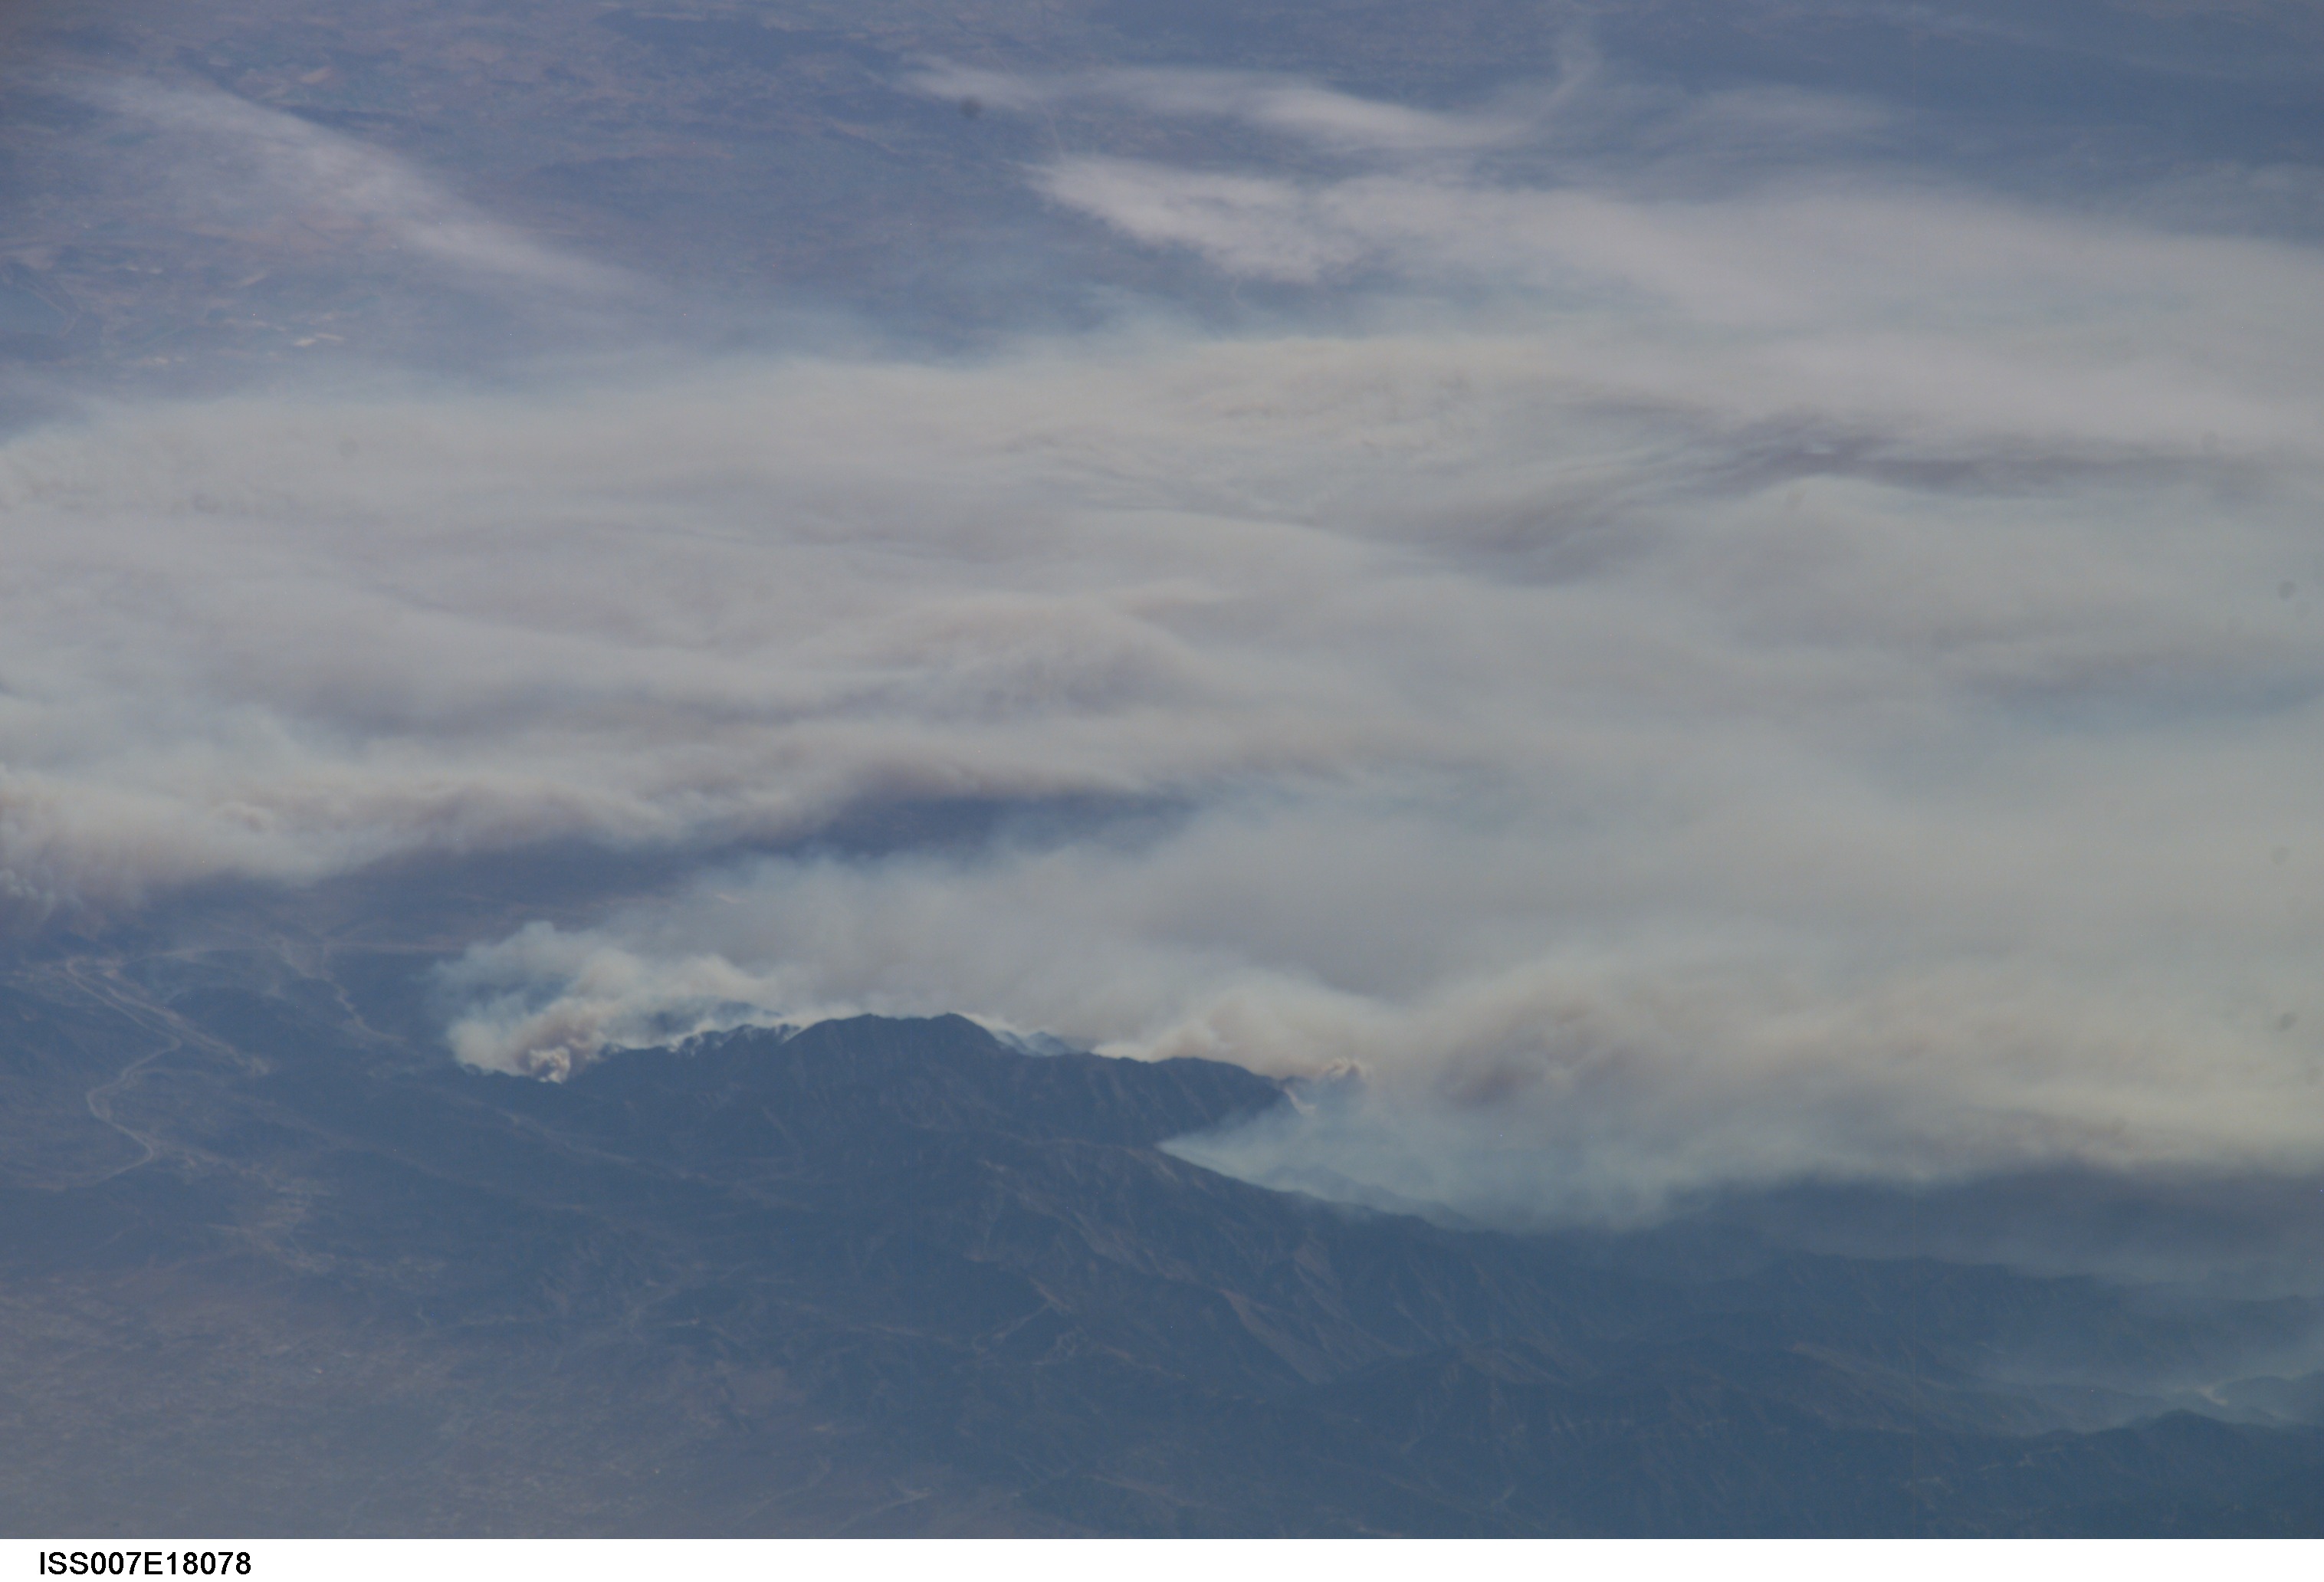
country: USA-CALIFORNIA
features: FIRE SMOKE, SAN GABRIEL MOUNTAINS
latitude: 34.0
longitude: -117.5
